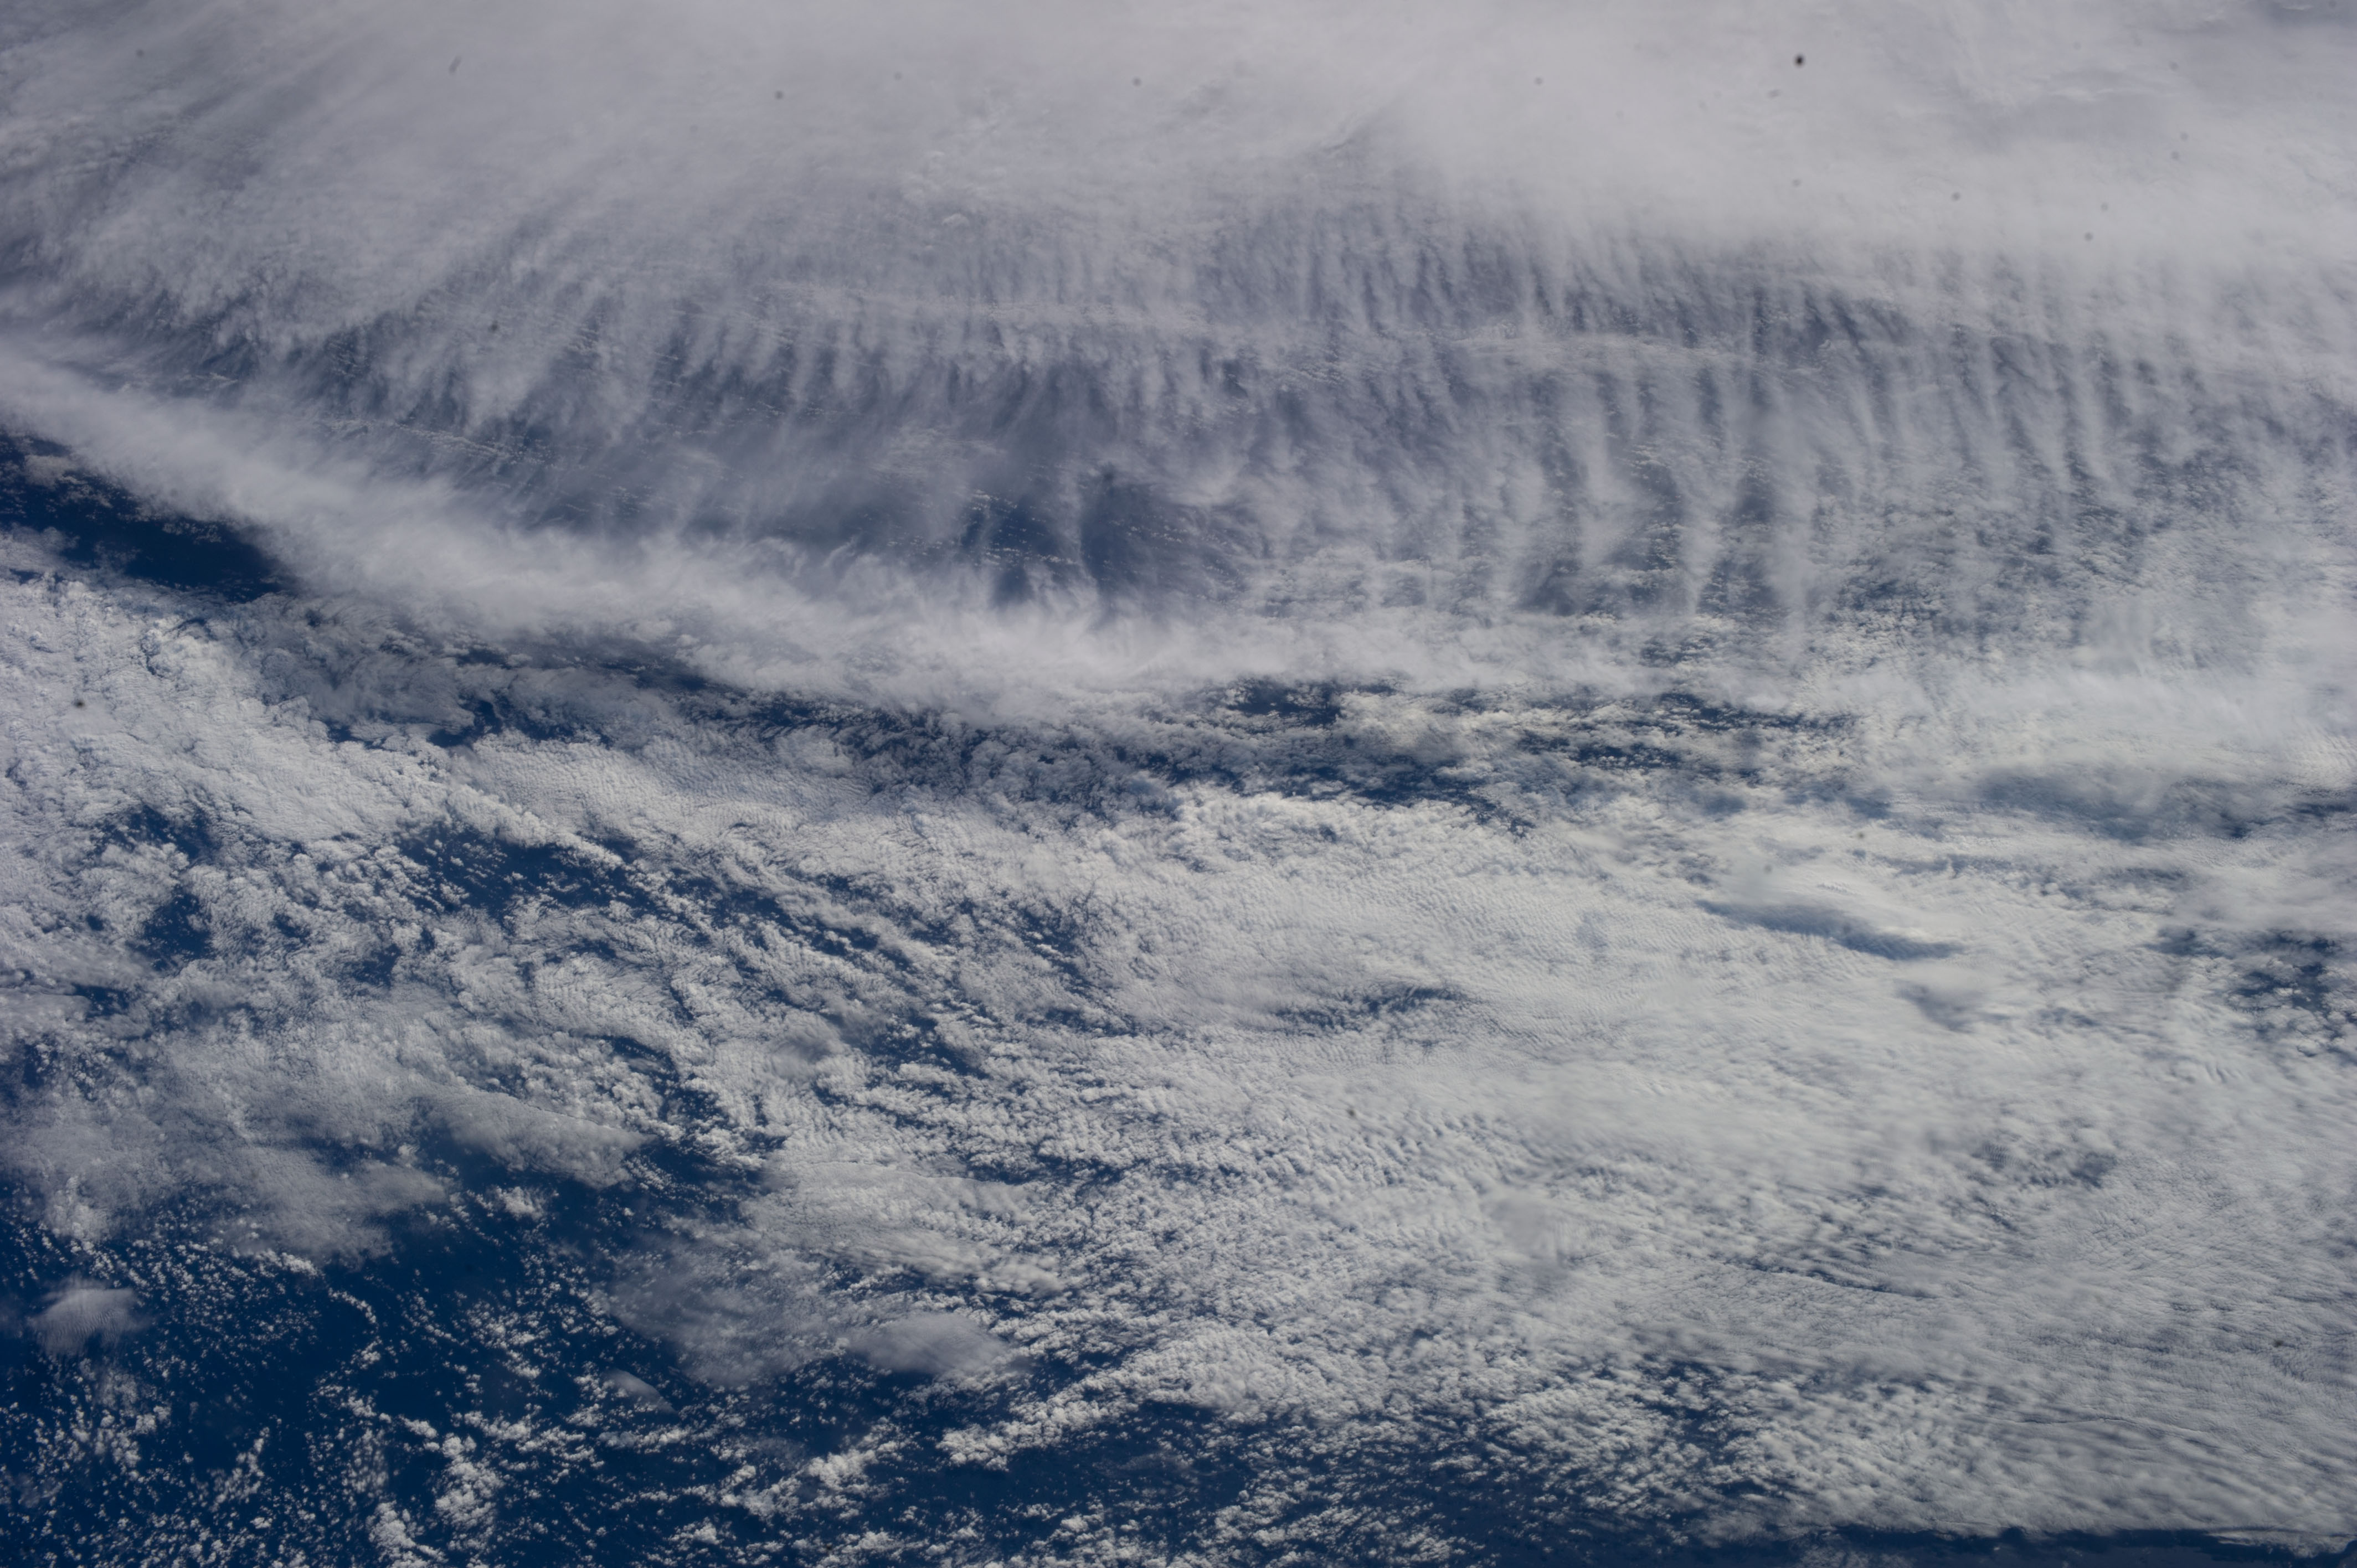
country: INDIAN OCEAN
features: PAN-TROPICAL CYCLONE GUITO, CLOUD BANDS, SEA SURFACE
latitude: -30.0
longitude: 39.0
